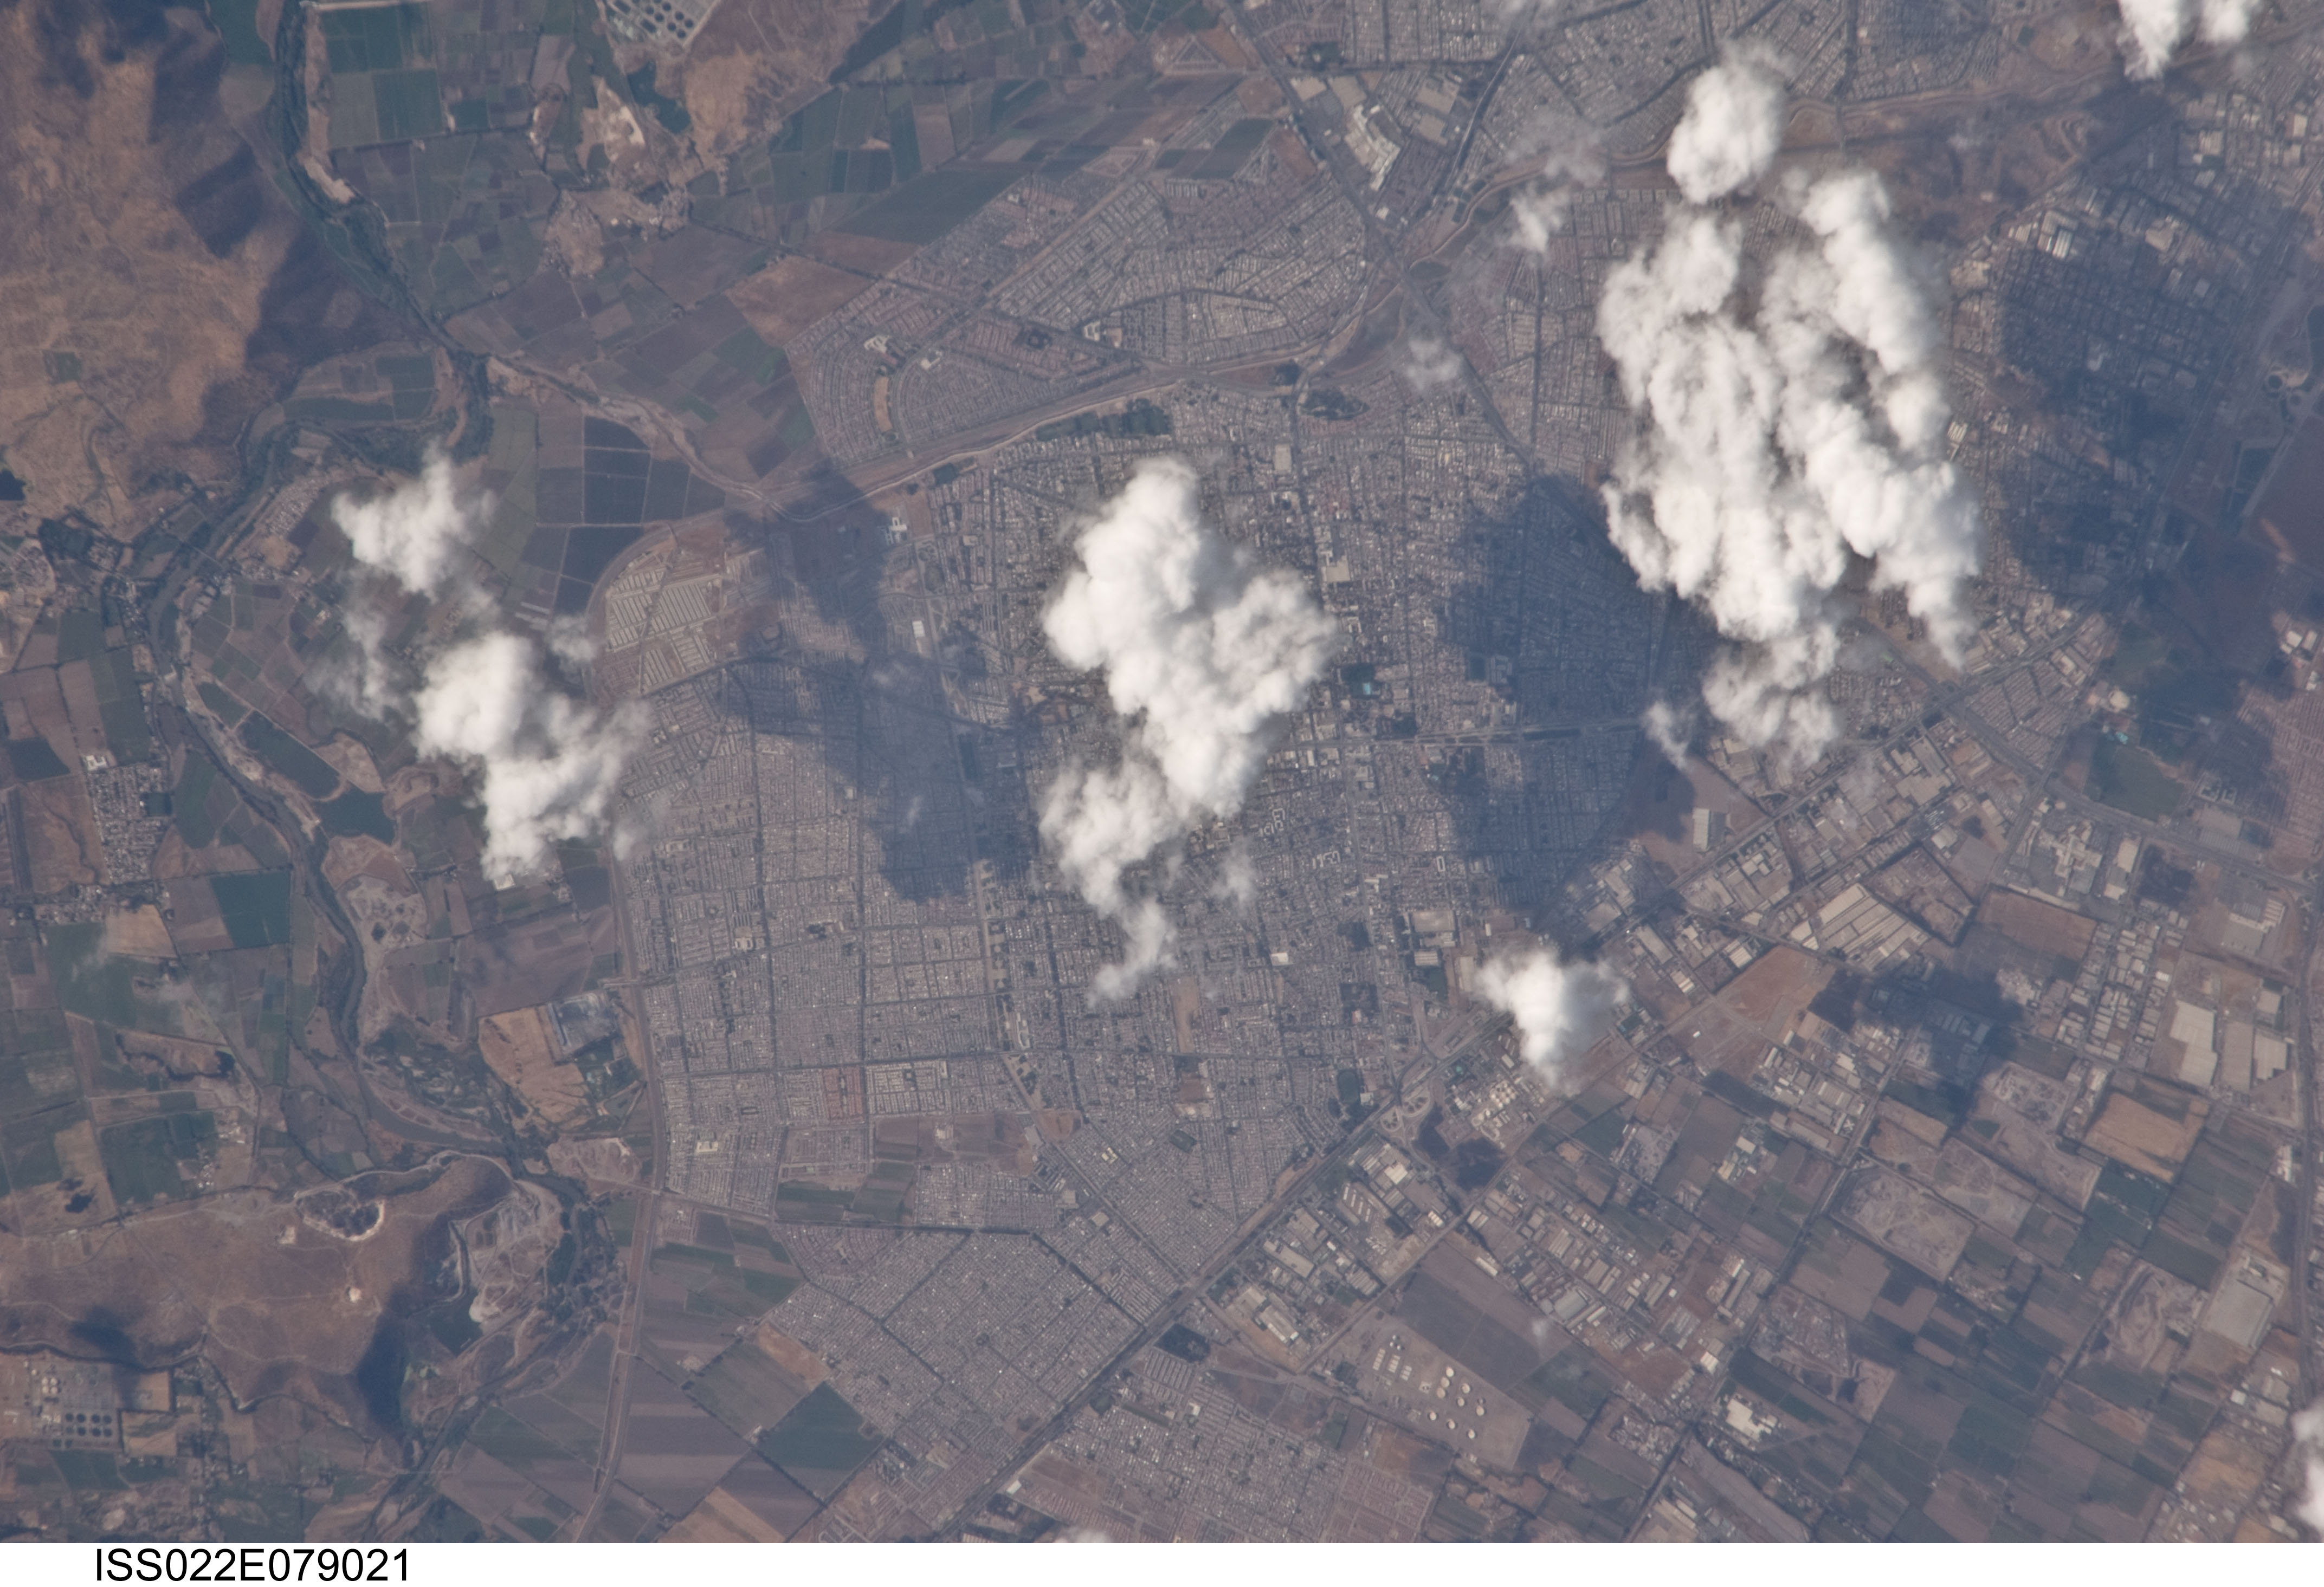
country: CHILE
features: SW. SANTIAGO, URBAN LAND COVER, AGR.
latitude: -33.5
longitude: -70.8
